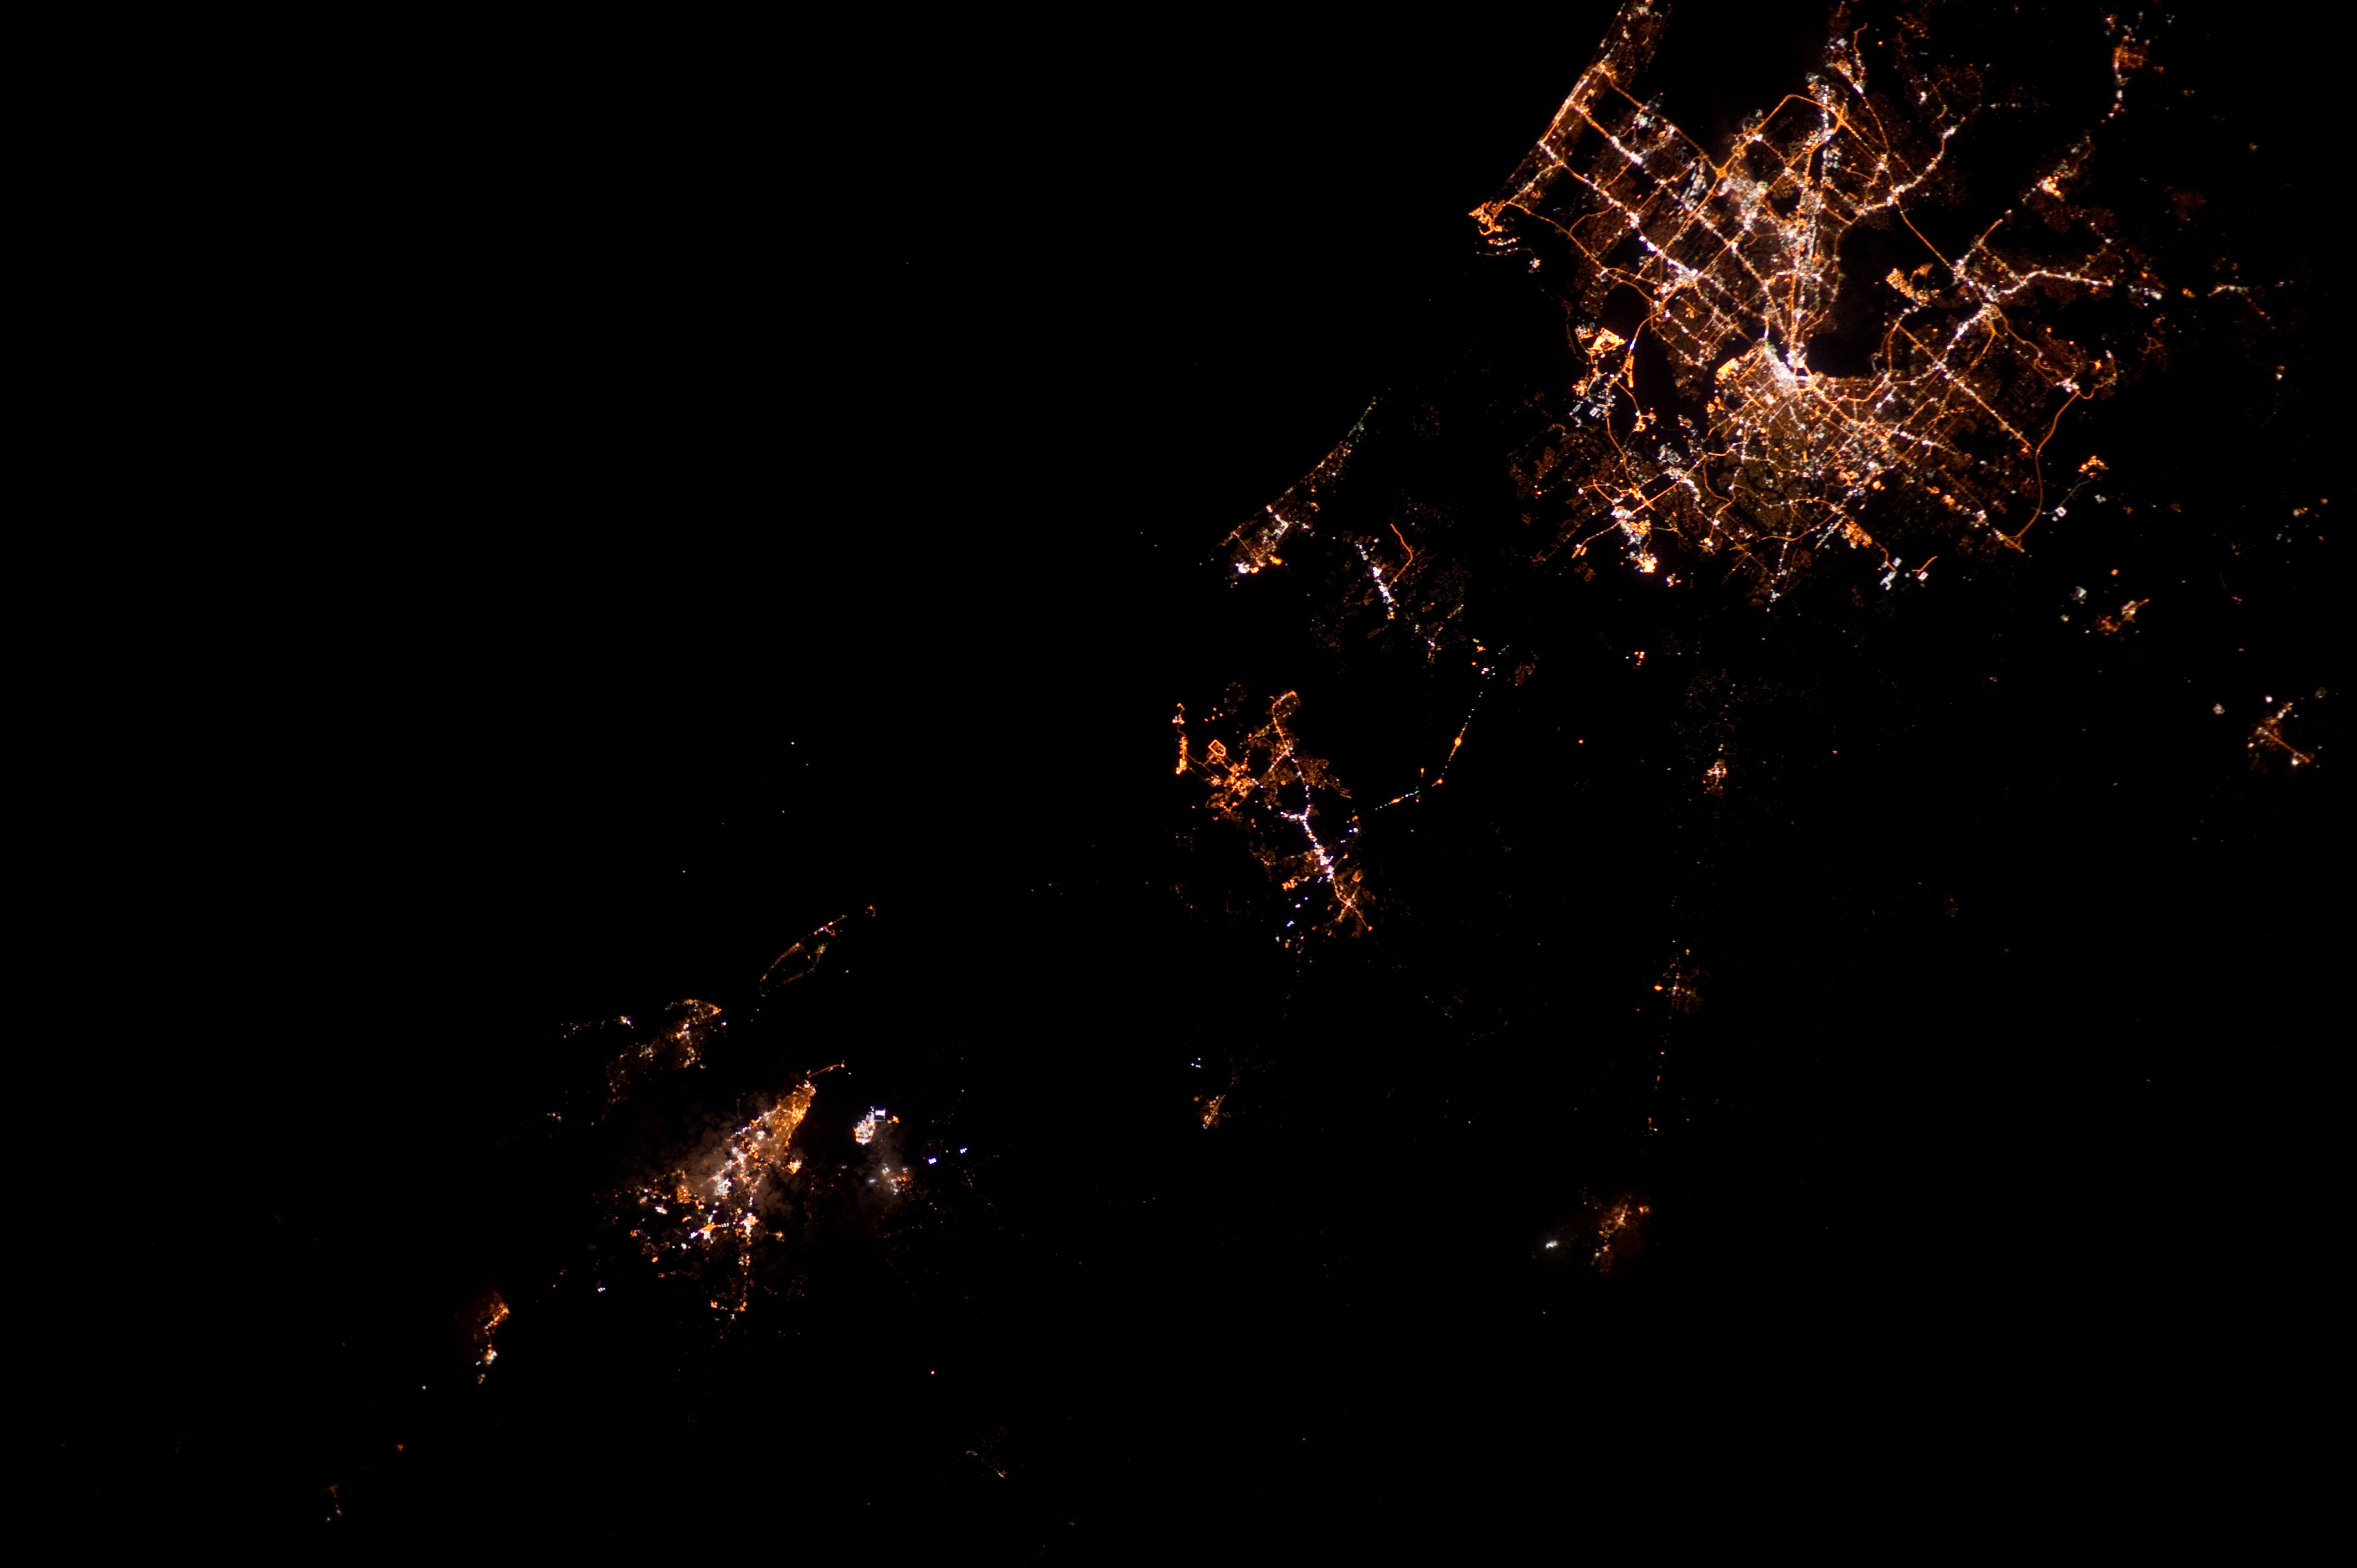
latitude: 30.3
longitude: -81.7
